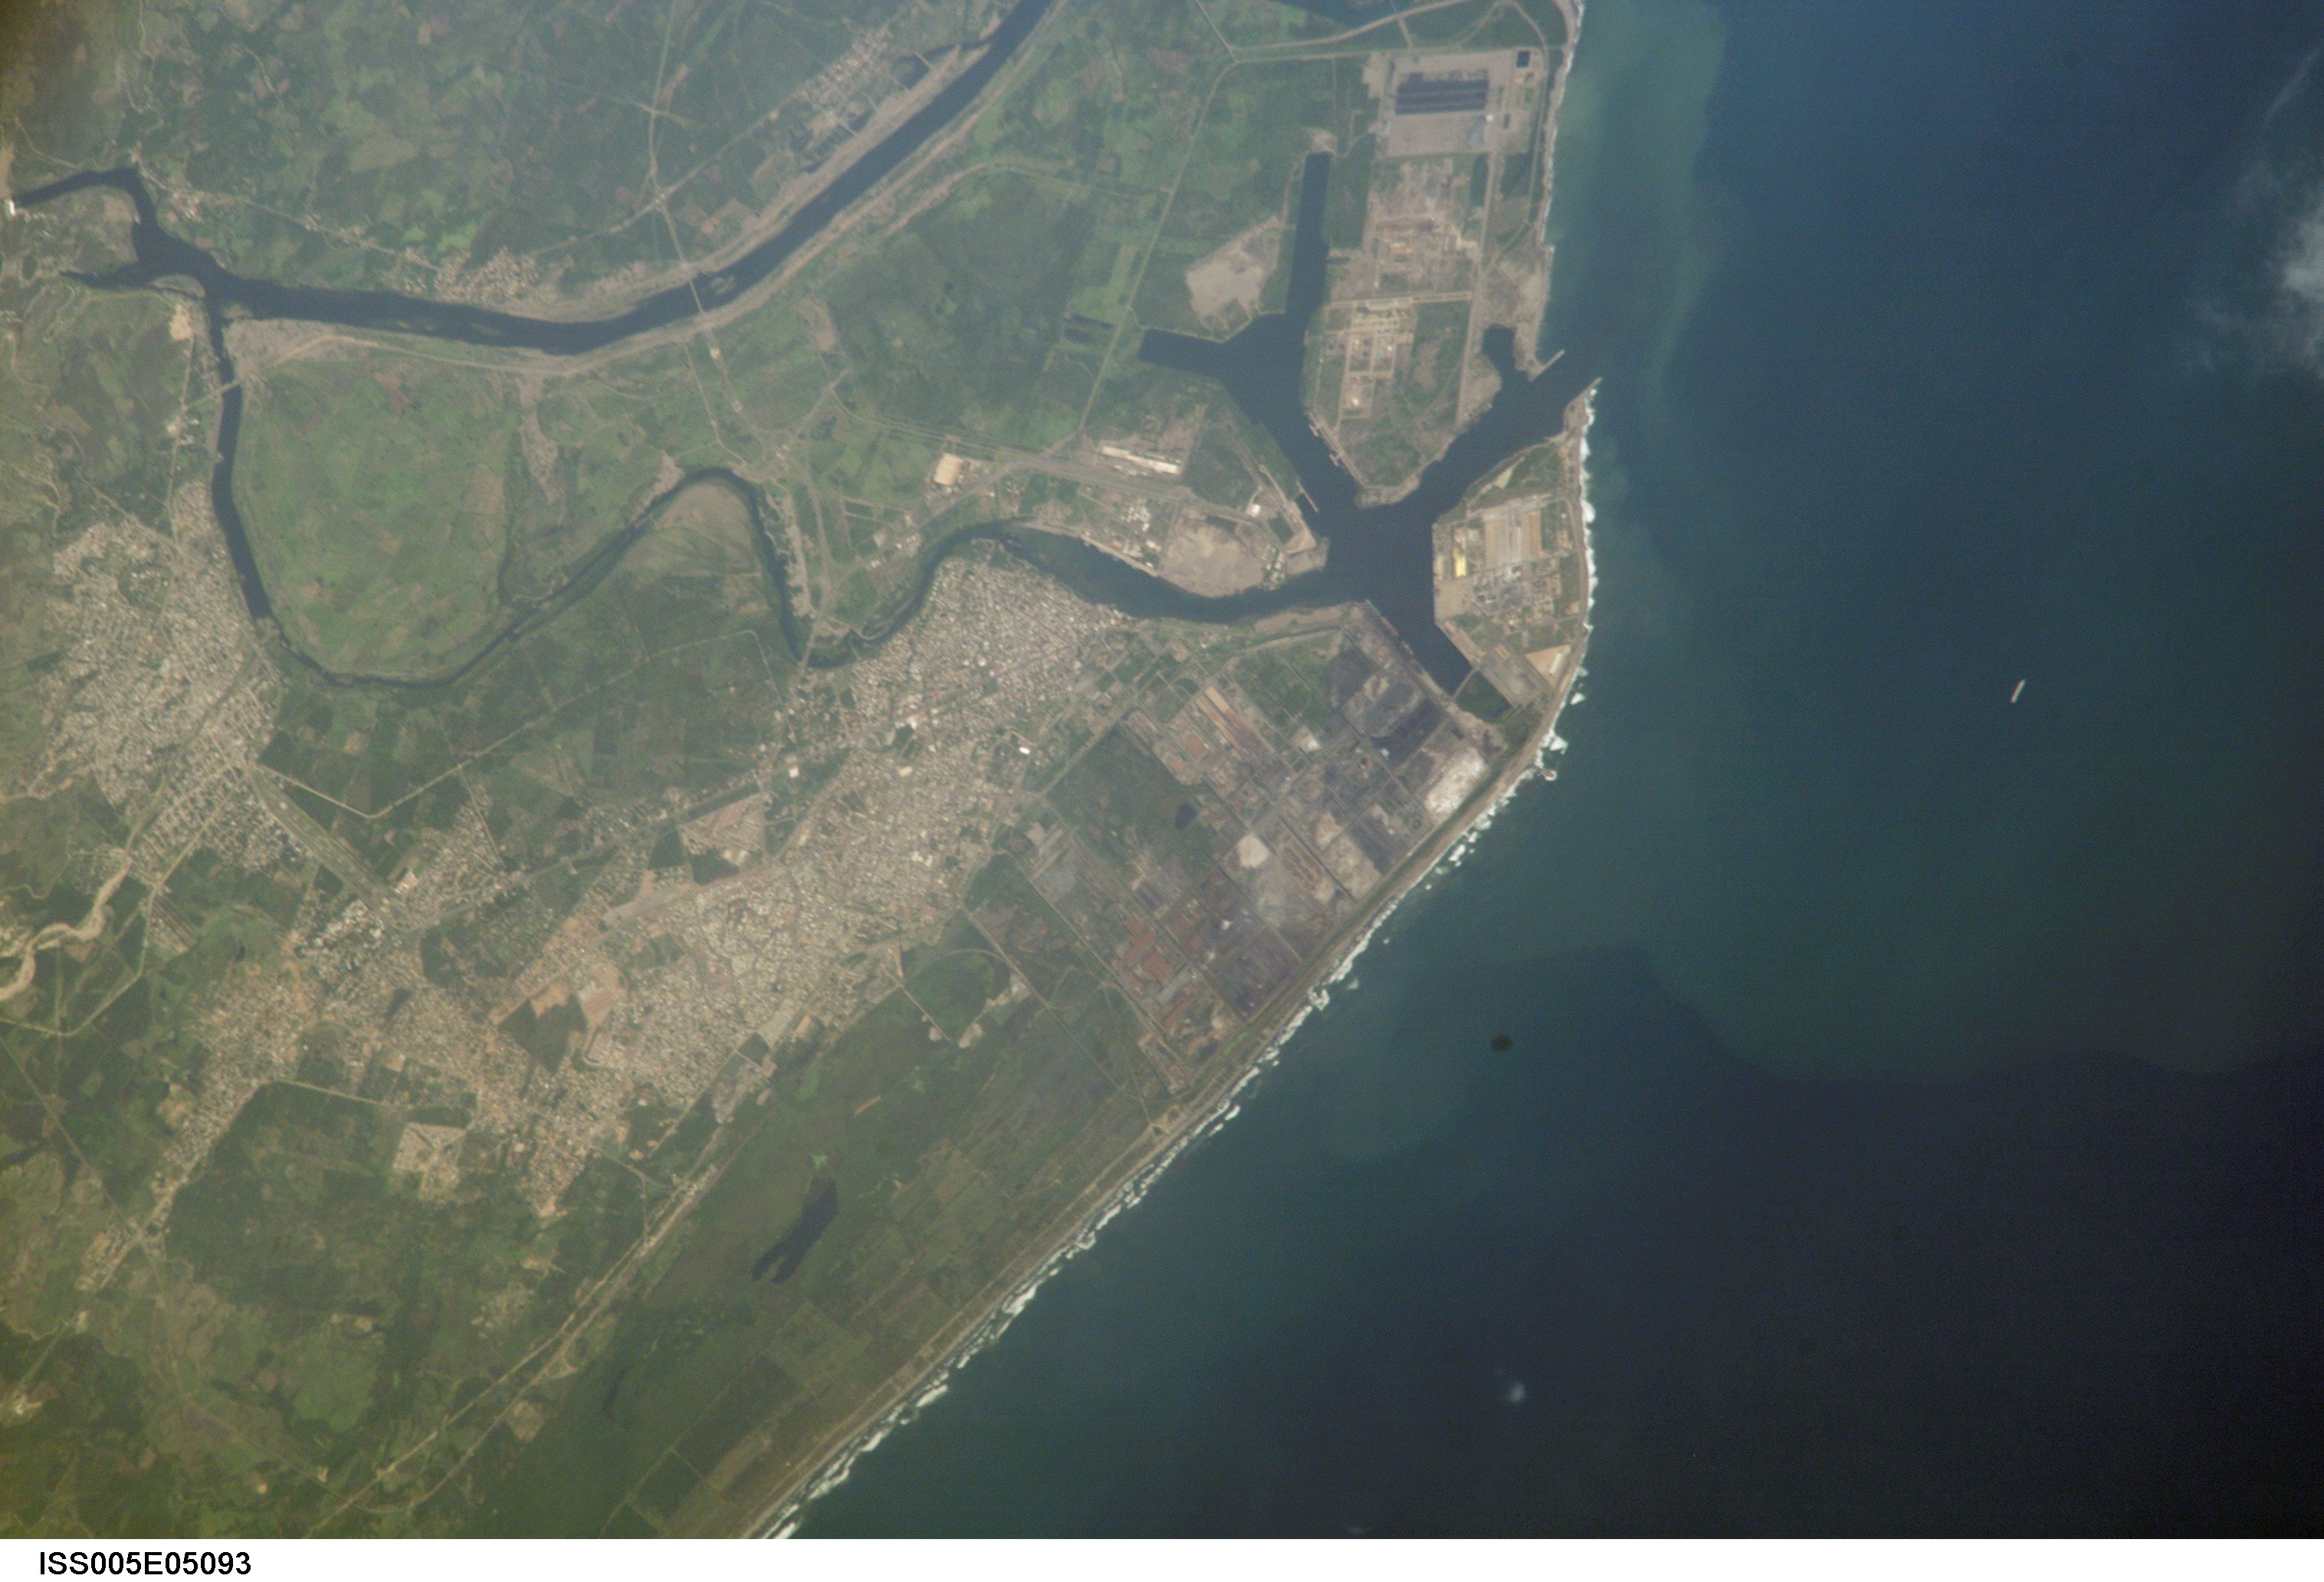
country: MEXICO
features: LAZARDO CARDENAS, COAST
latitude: 18.0
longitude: -102.0
